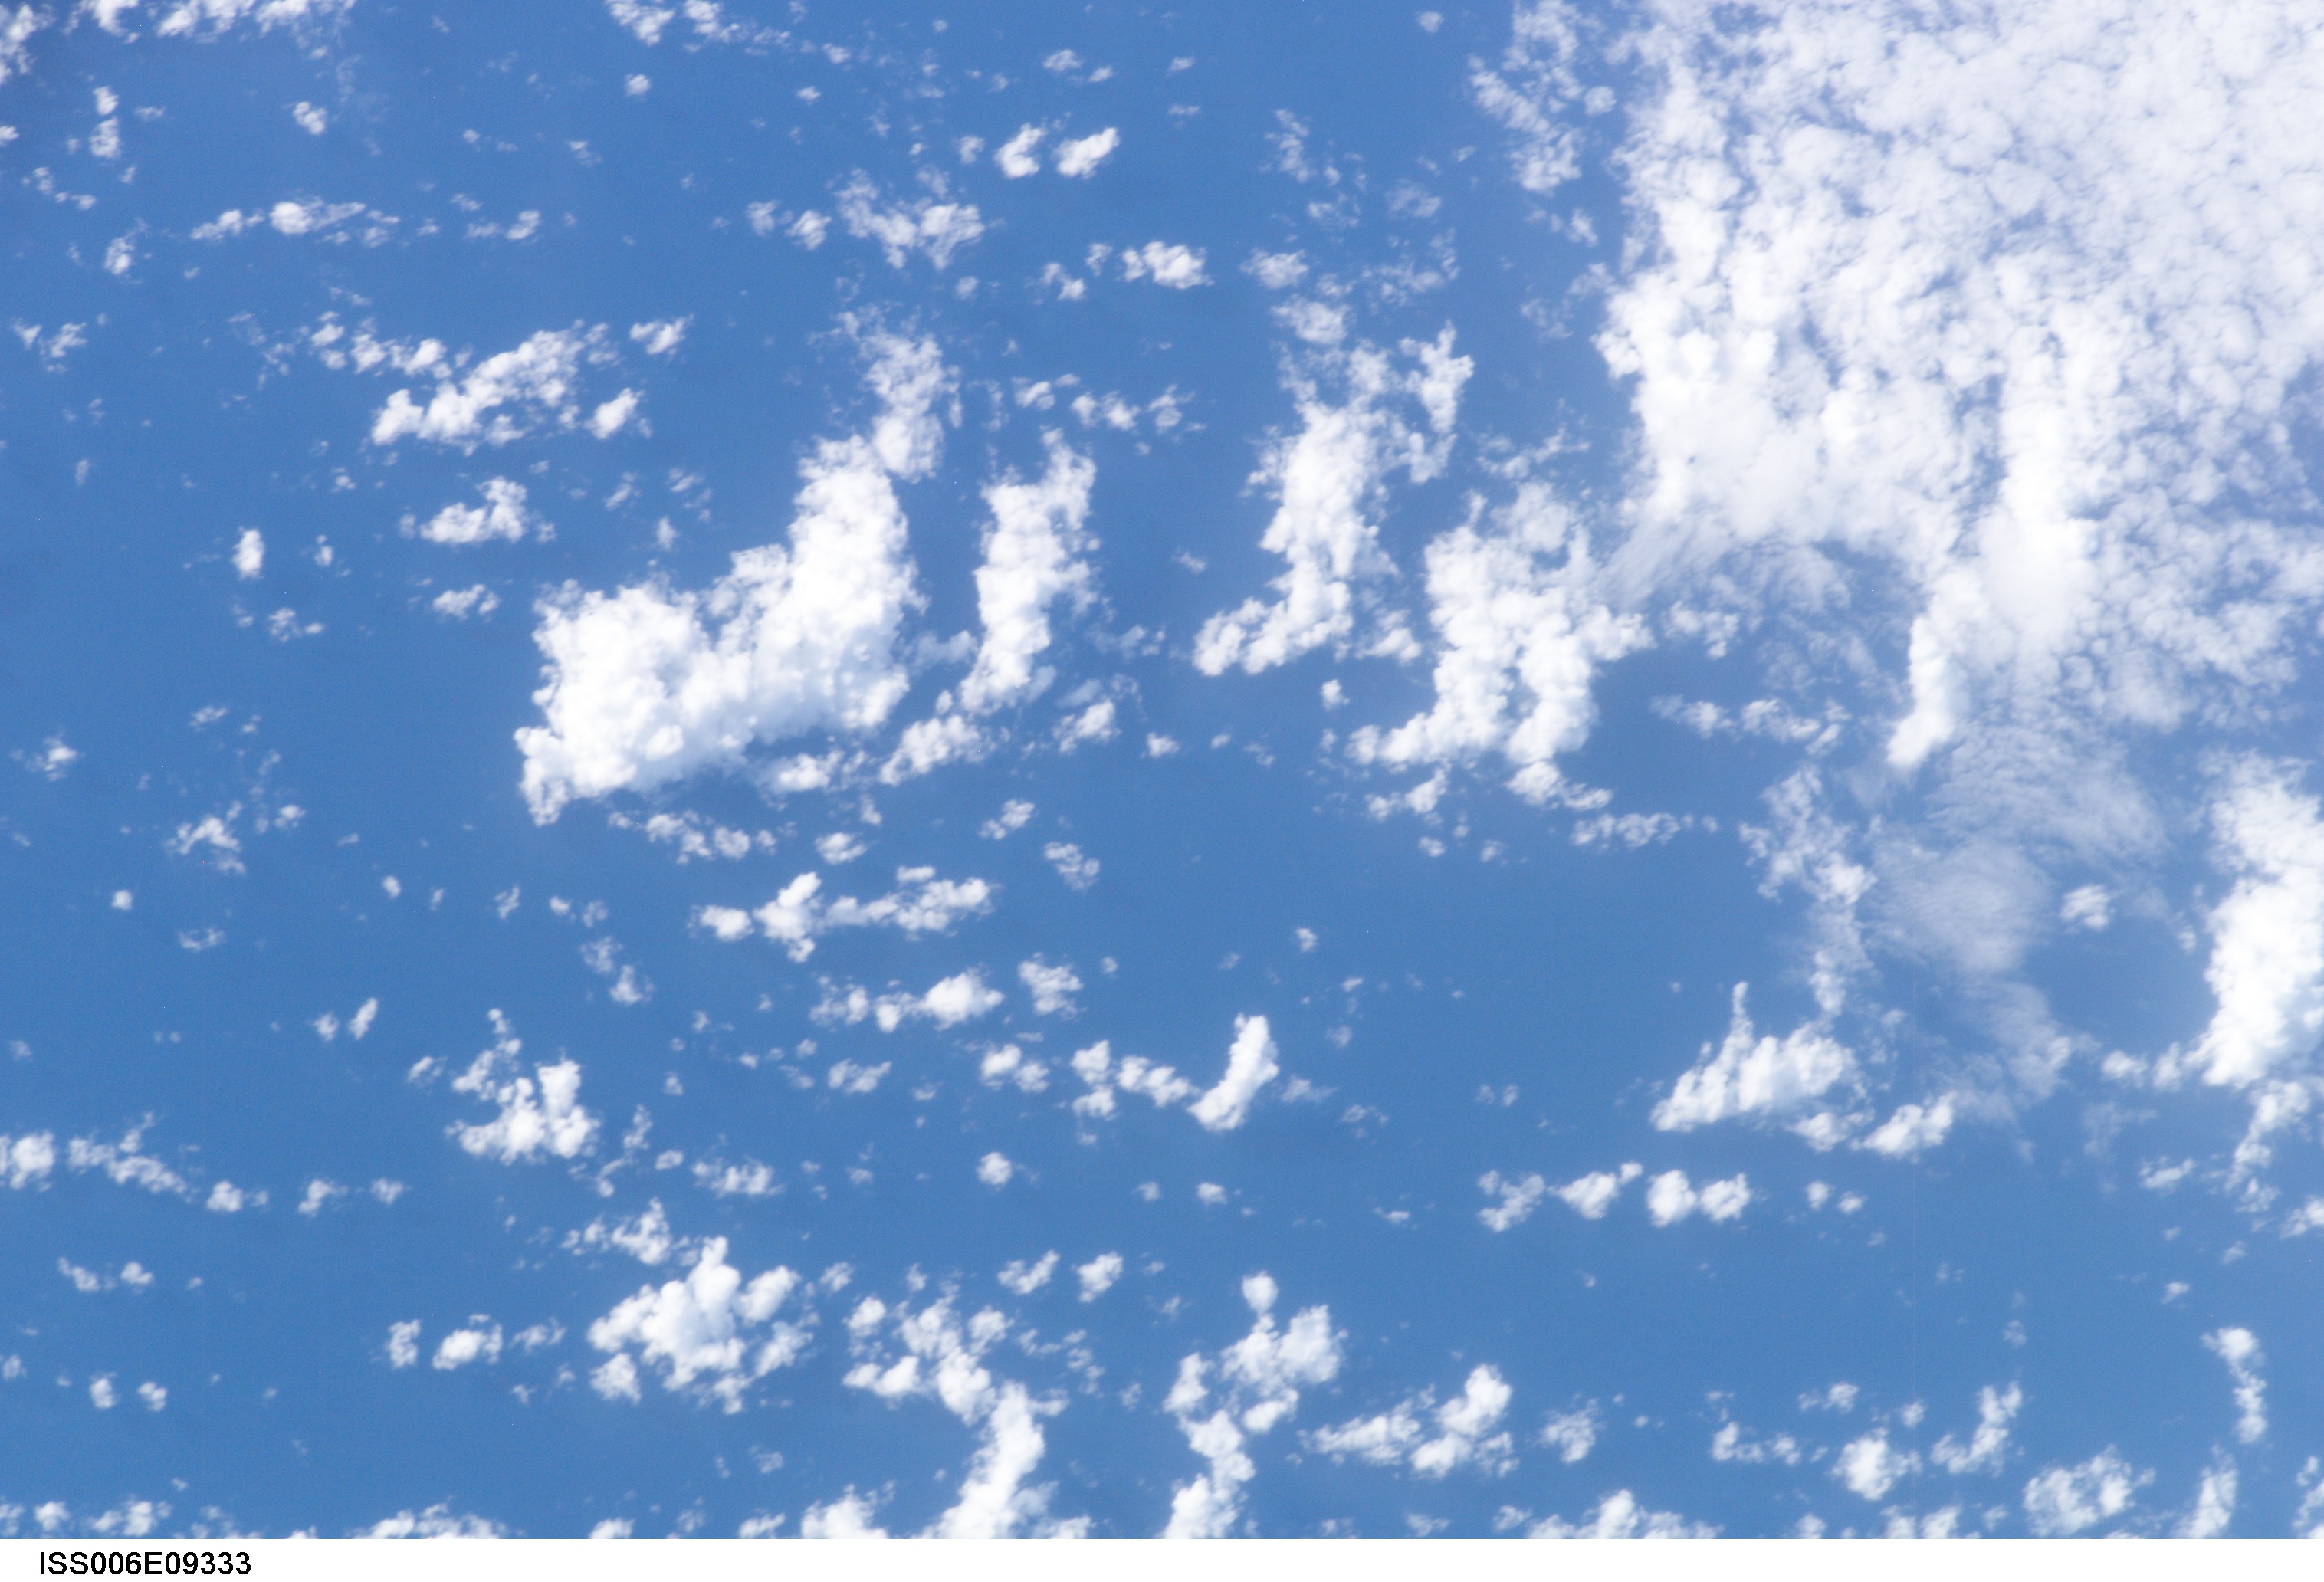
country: PACIFIC OCEAN
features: CLOUDS
